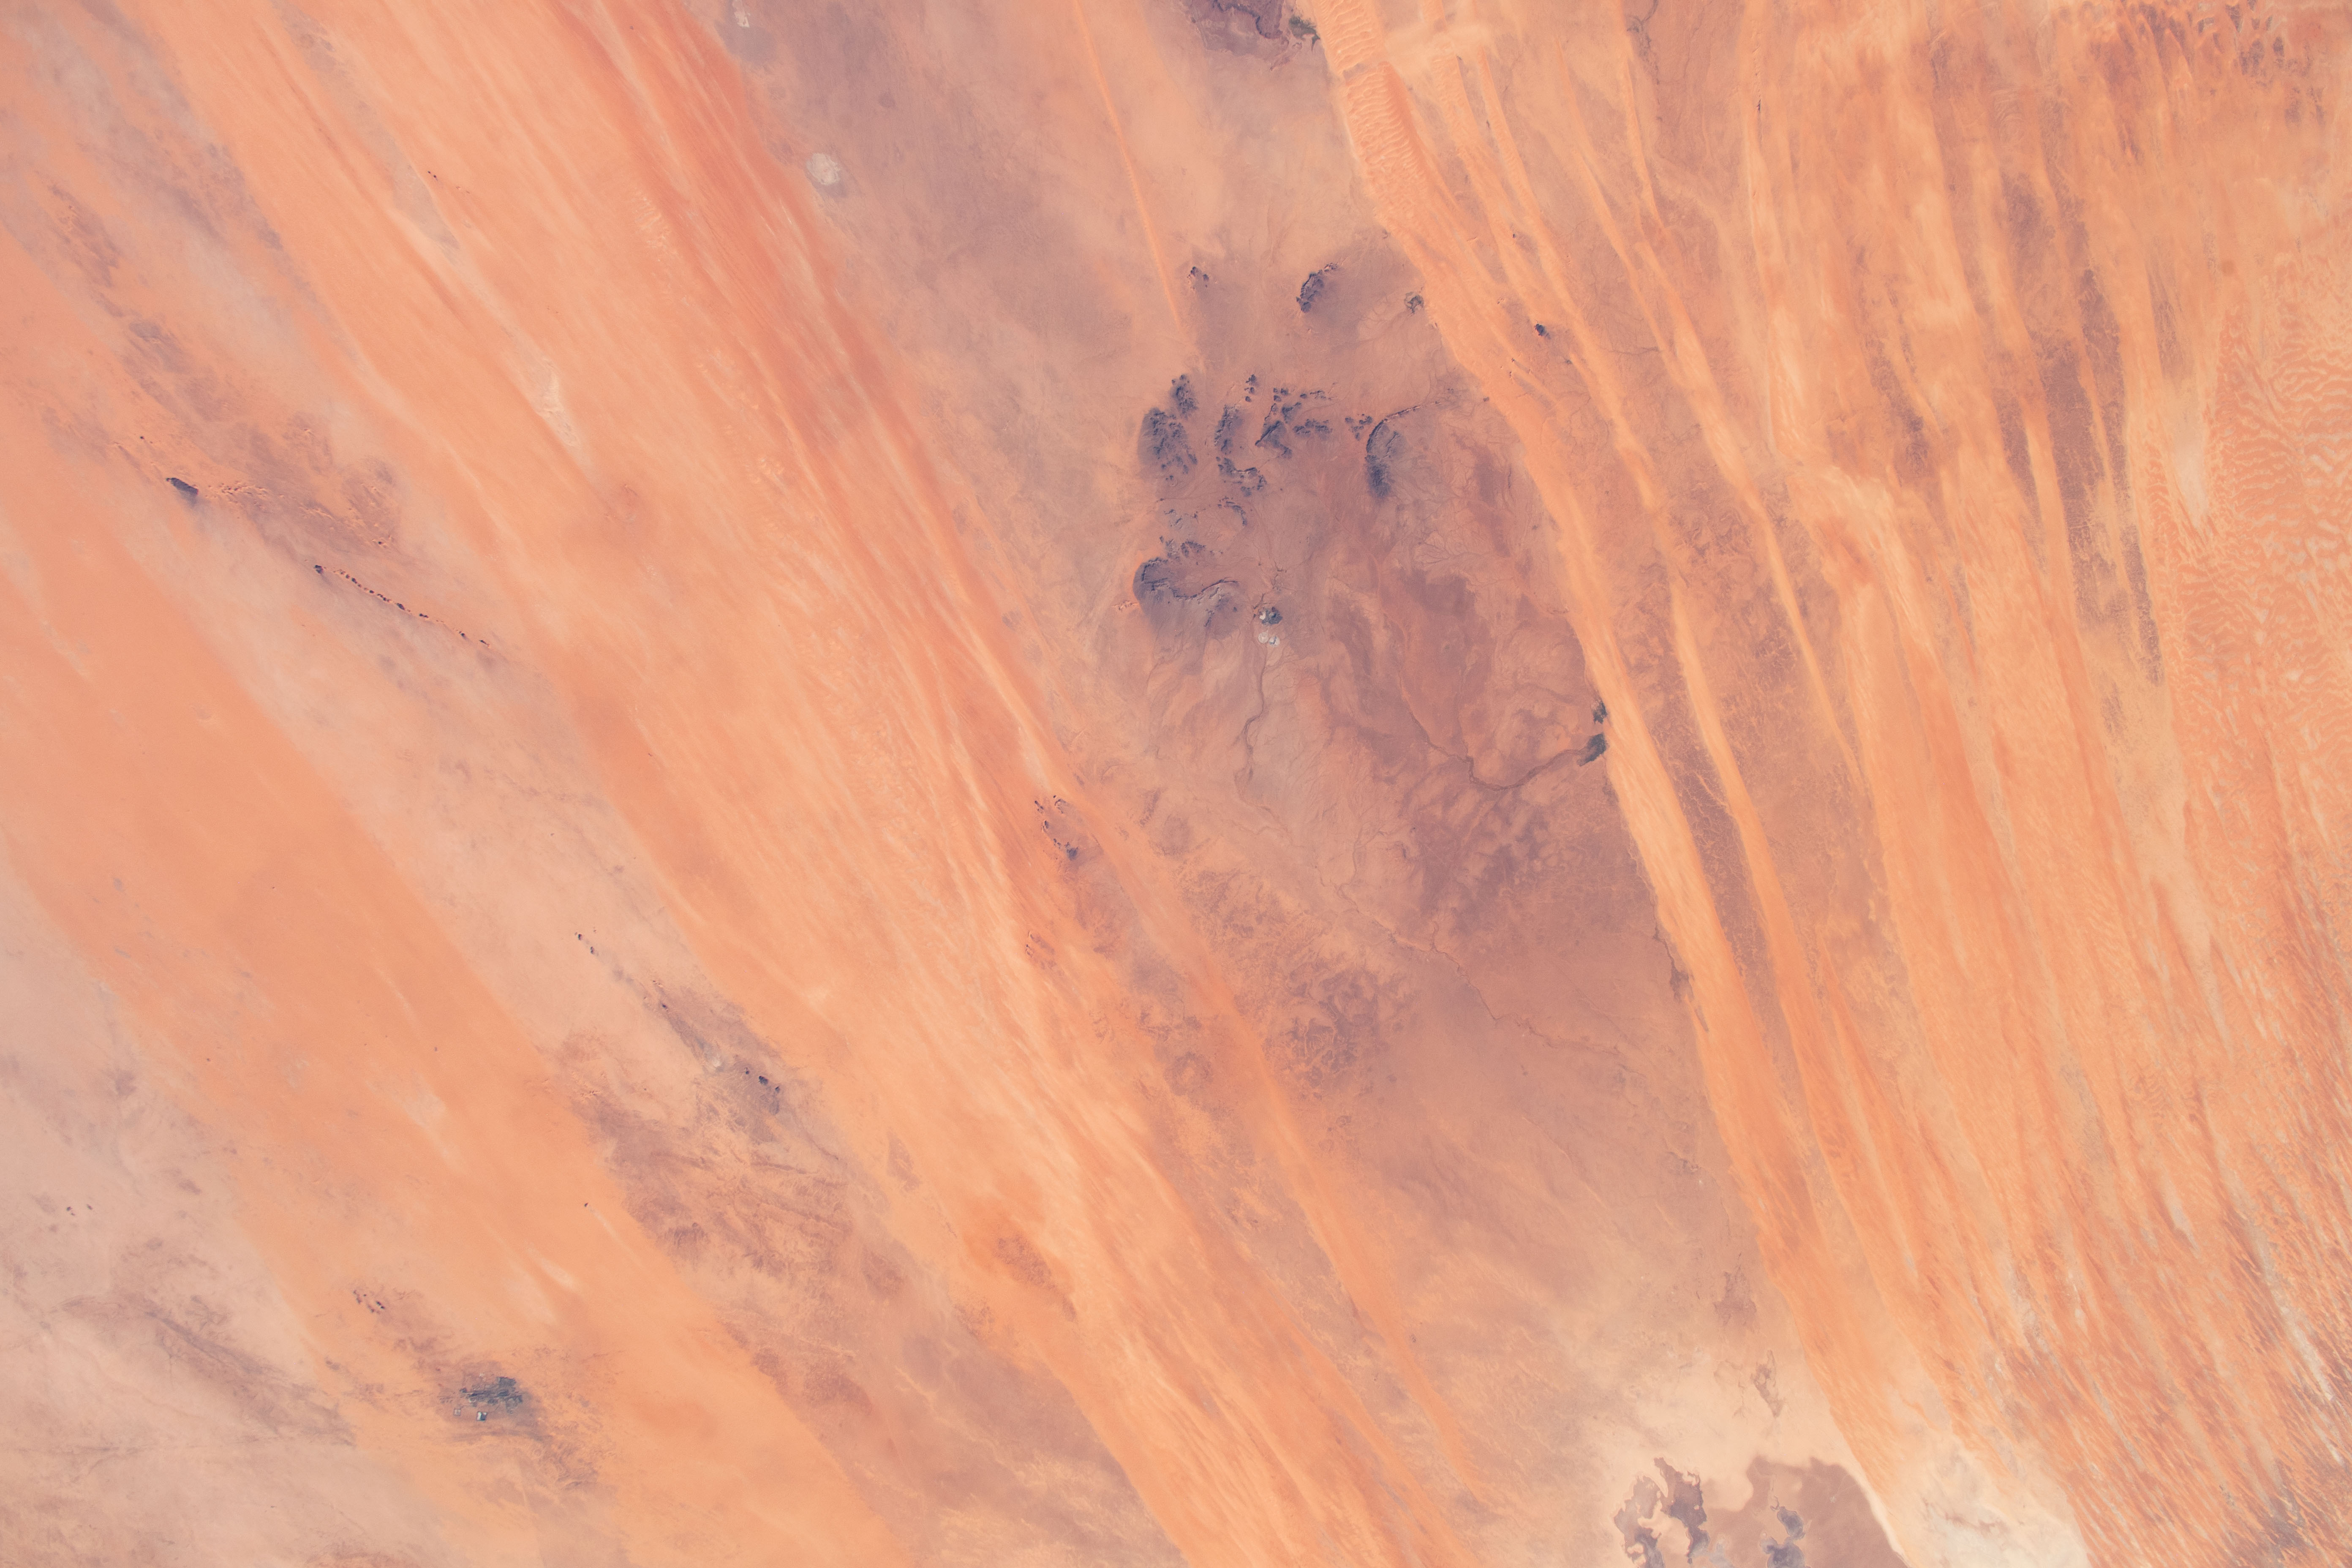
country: MAURITANIA
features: AKJOUJT, MAURITANIA
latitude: 19.5
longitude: -14.5
